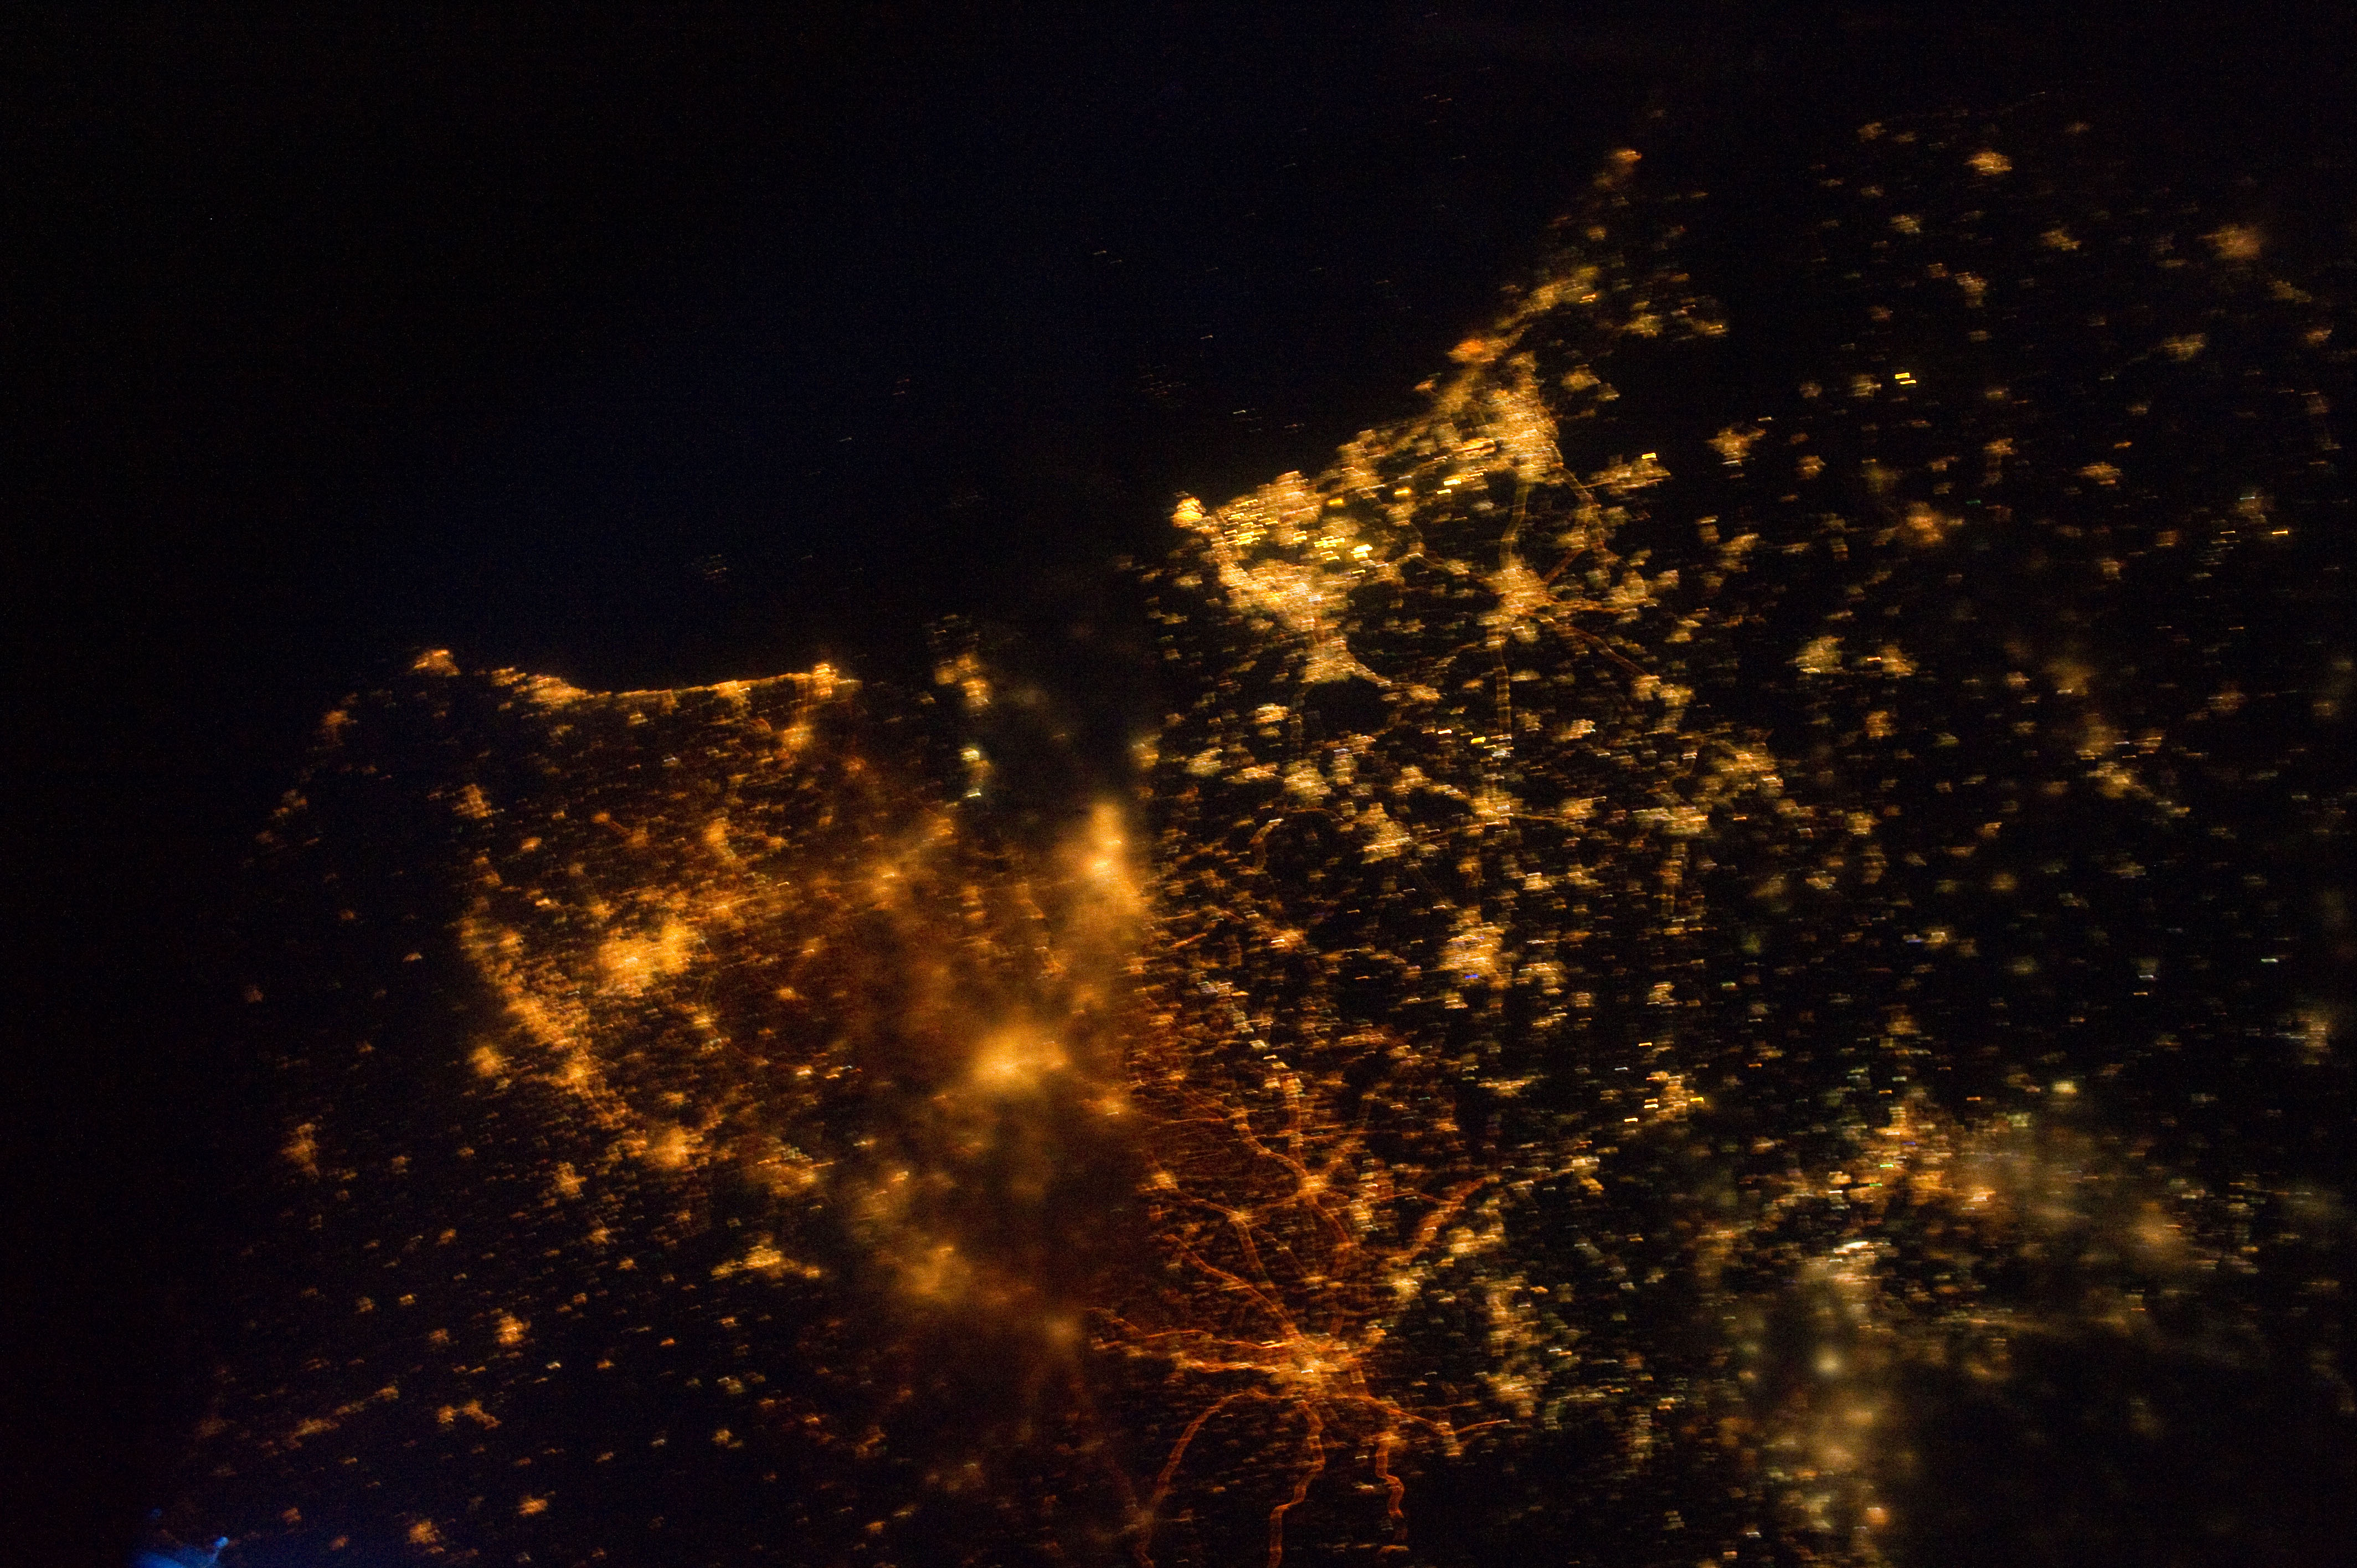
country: NETHERLANDS
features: BRUSSELS AT NIGHT, ROTTERDAM, SOFT
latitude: 51.5
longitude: 4.5
